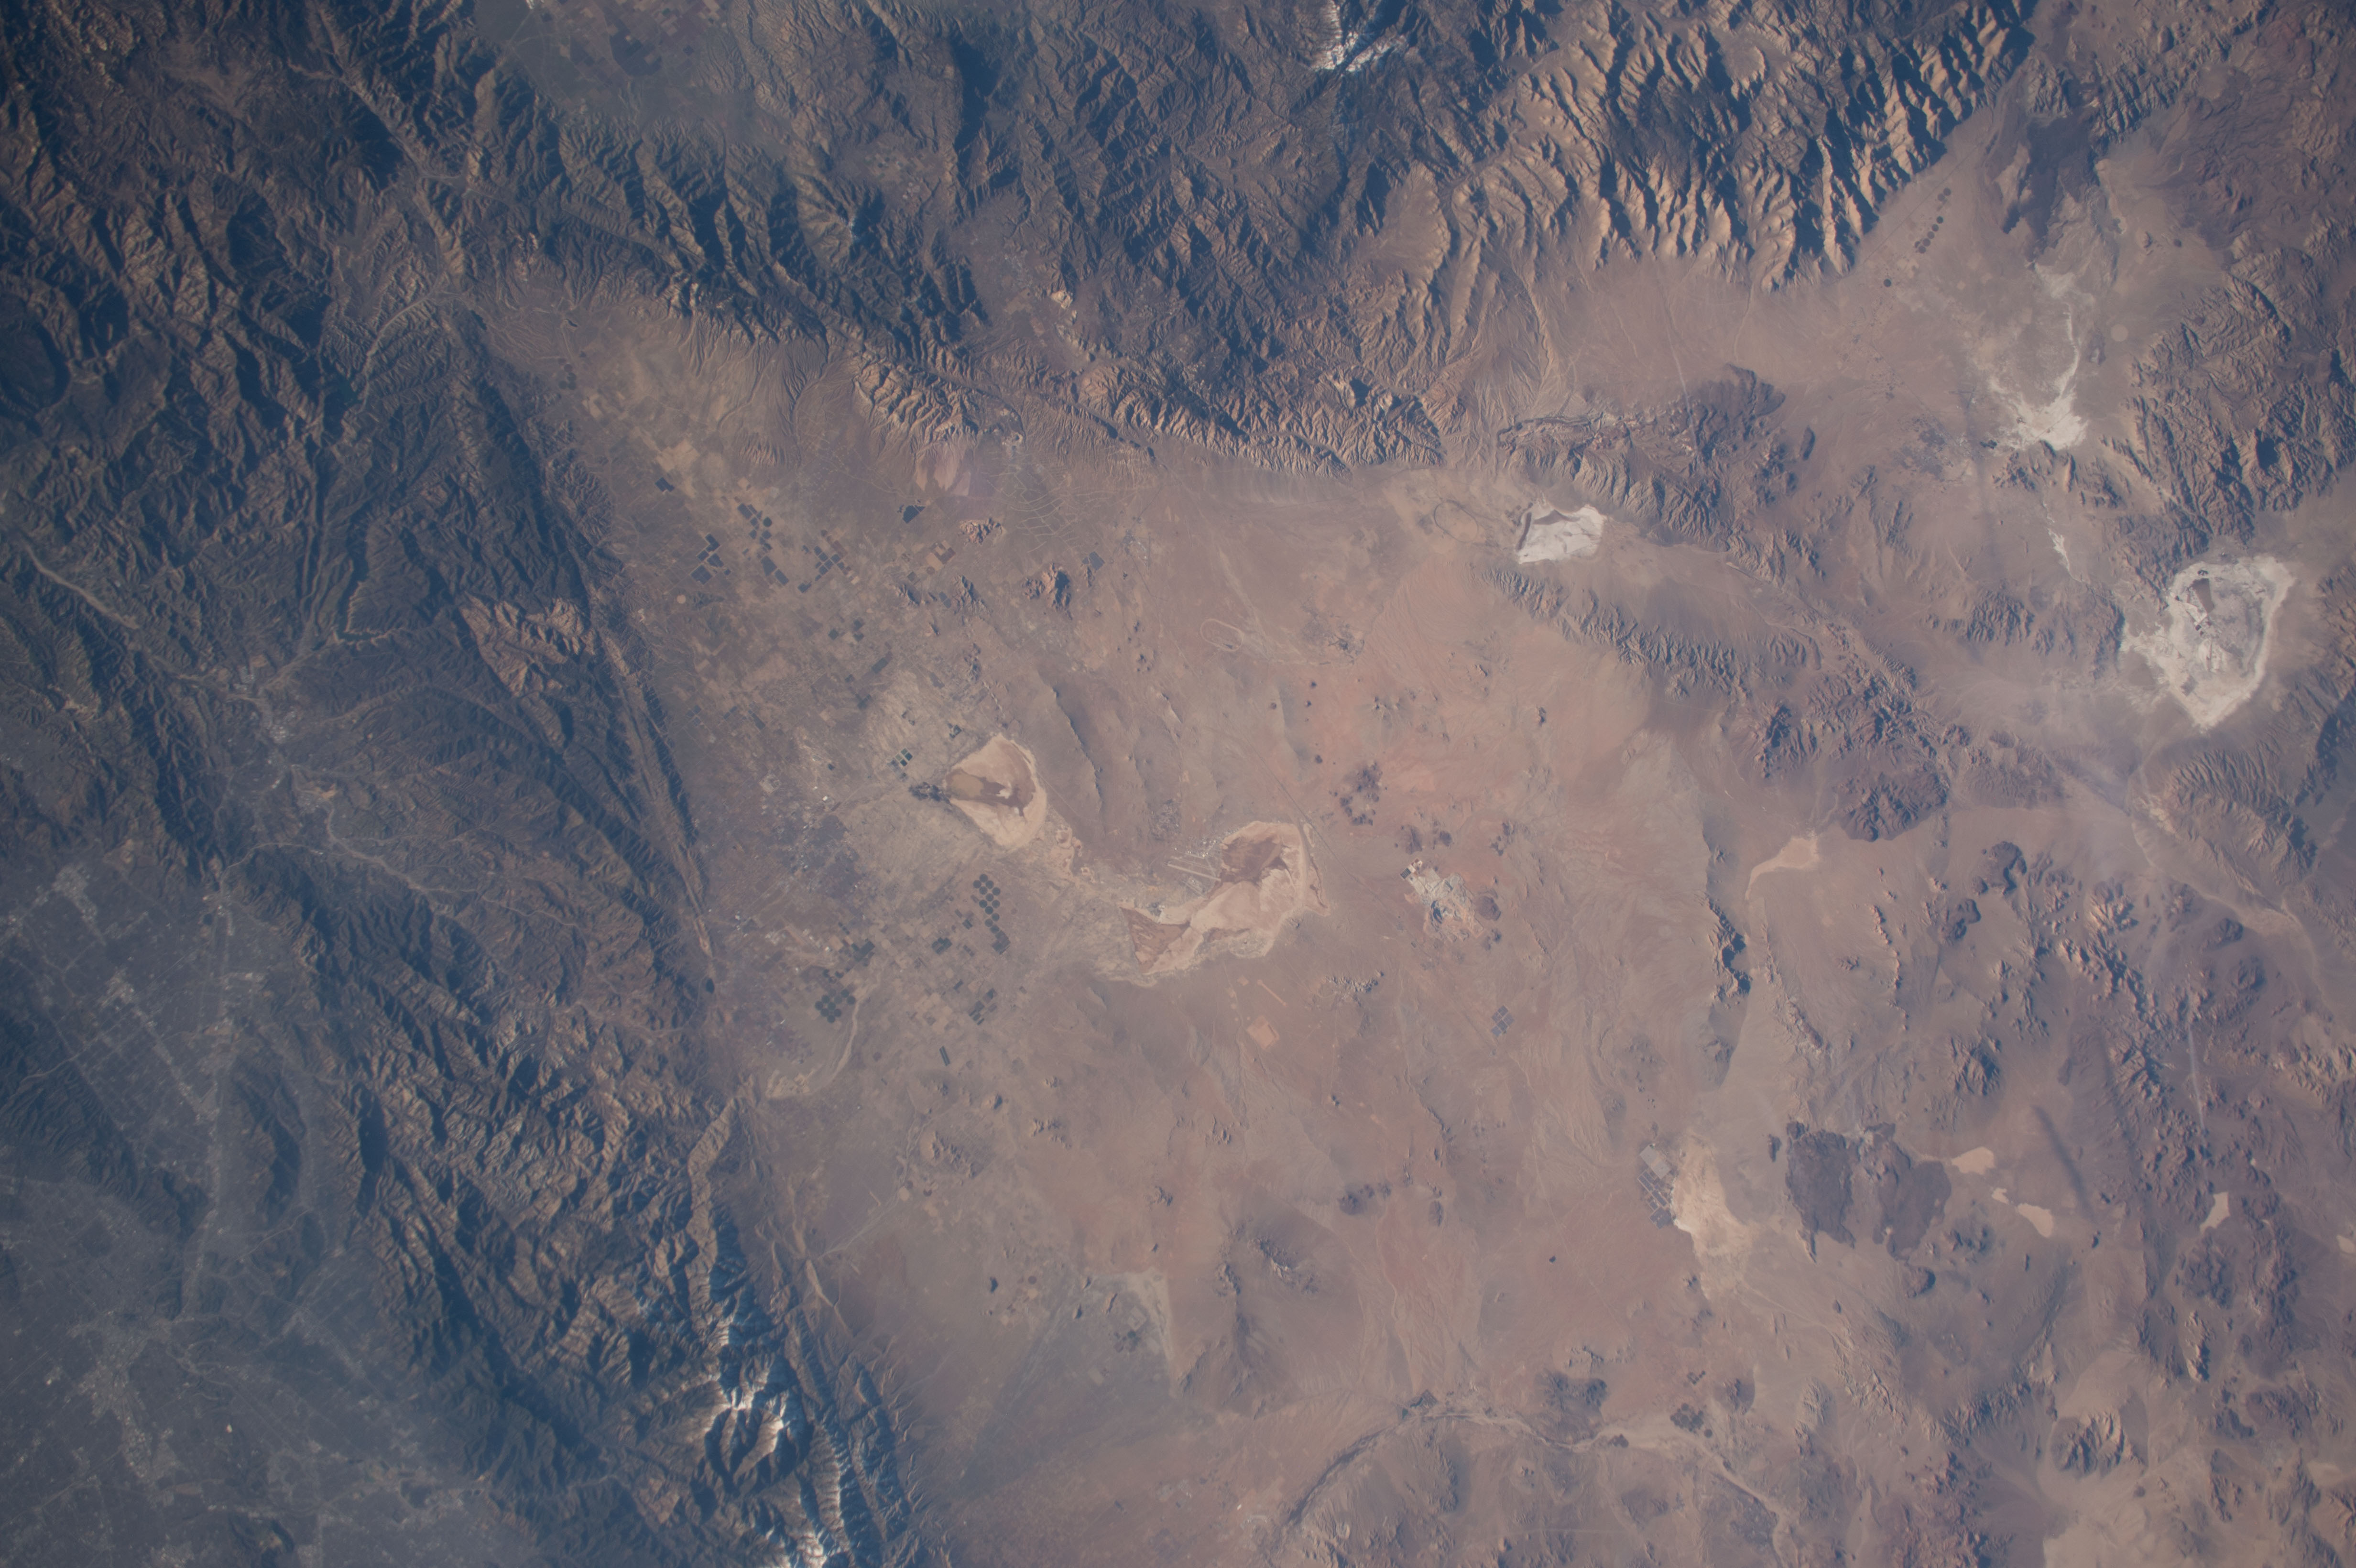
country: USA-CALIFORNIA
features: MTS.
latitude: 35.0
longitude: -118.0
